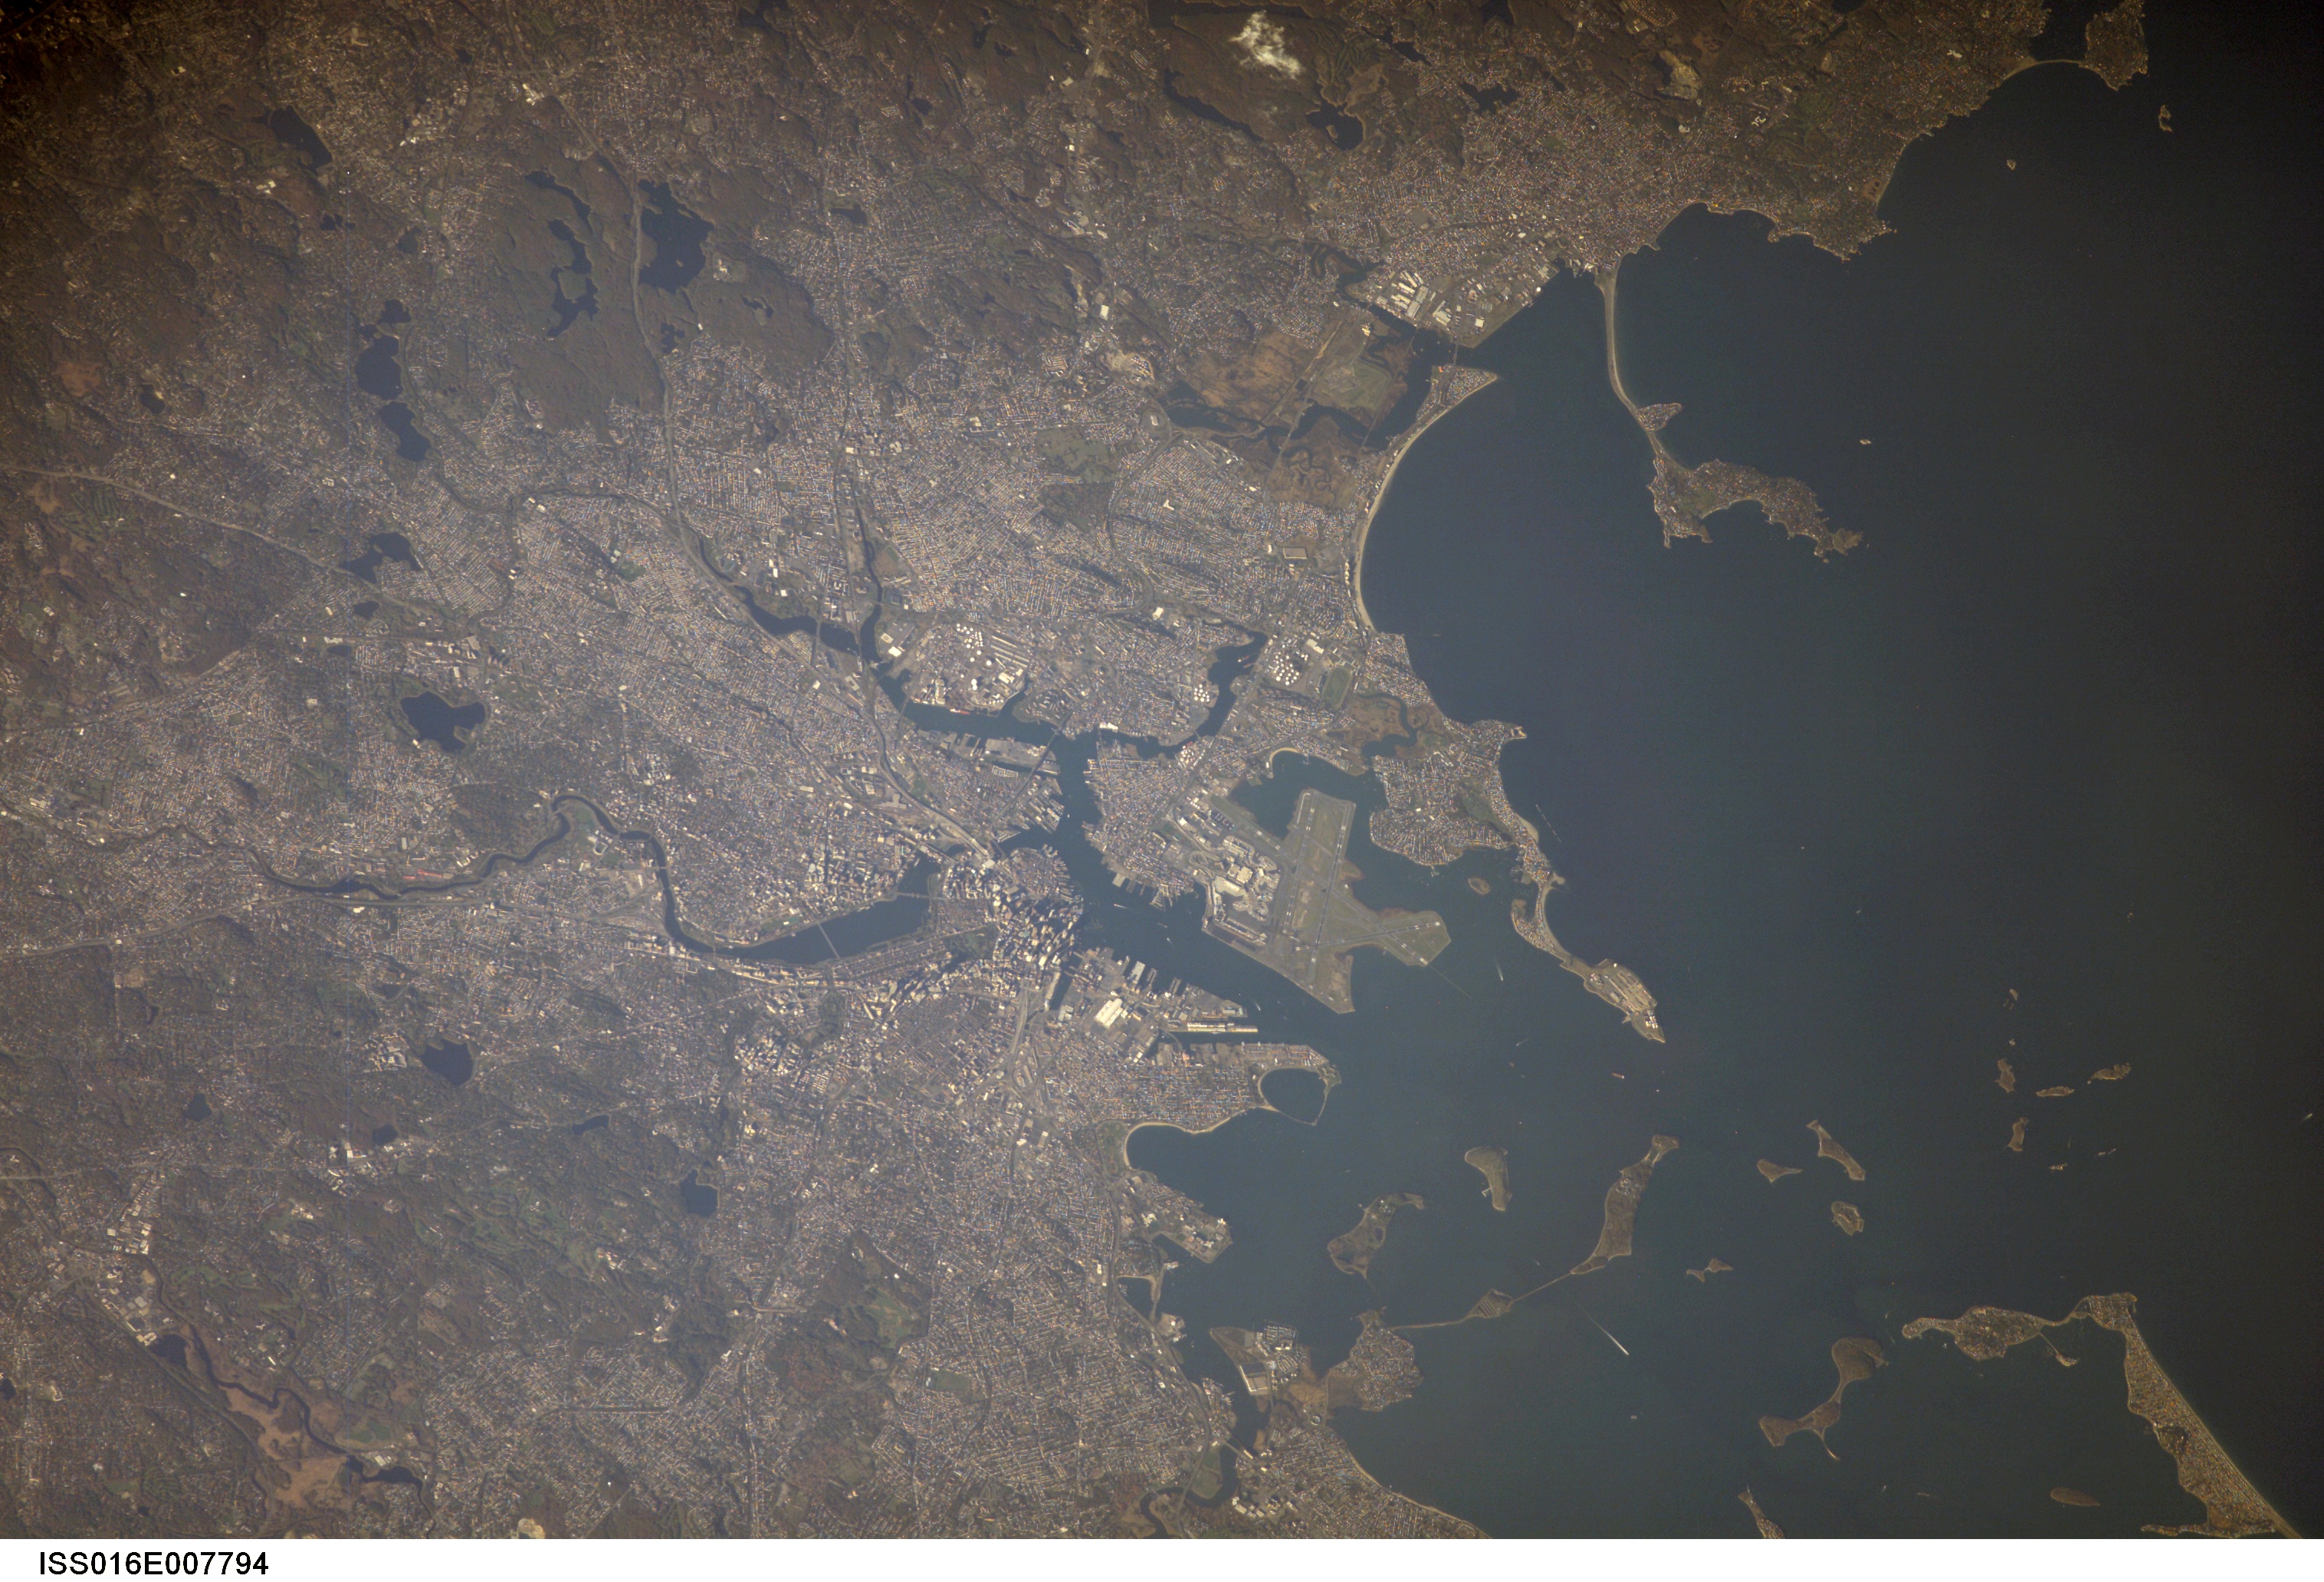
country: USA-MASSACHUSETTS
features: BOSTON, LOGAN INT'L AIRPORT
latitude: 42.4
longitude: -71.0
